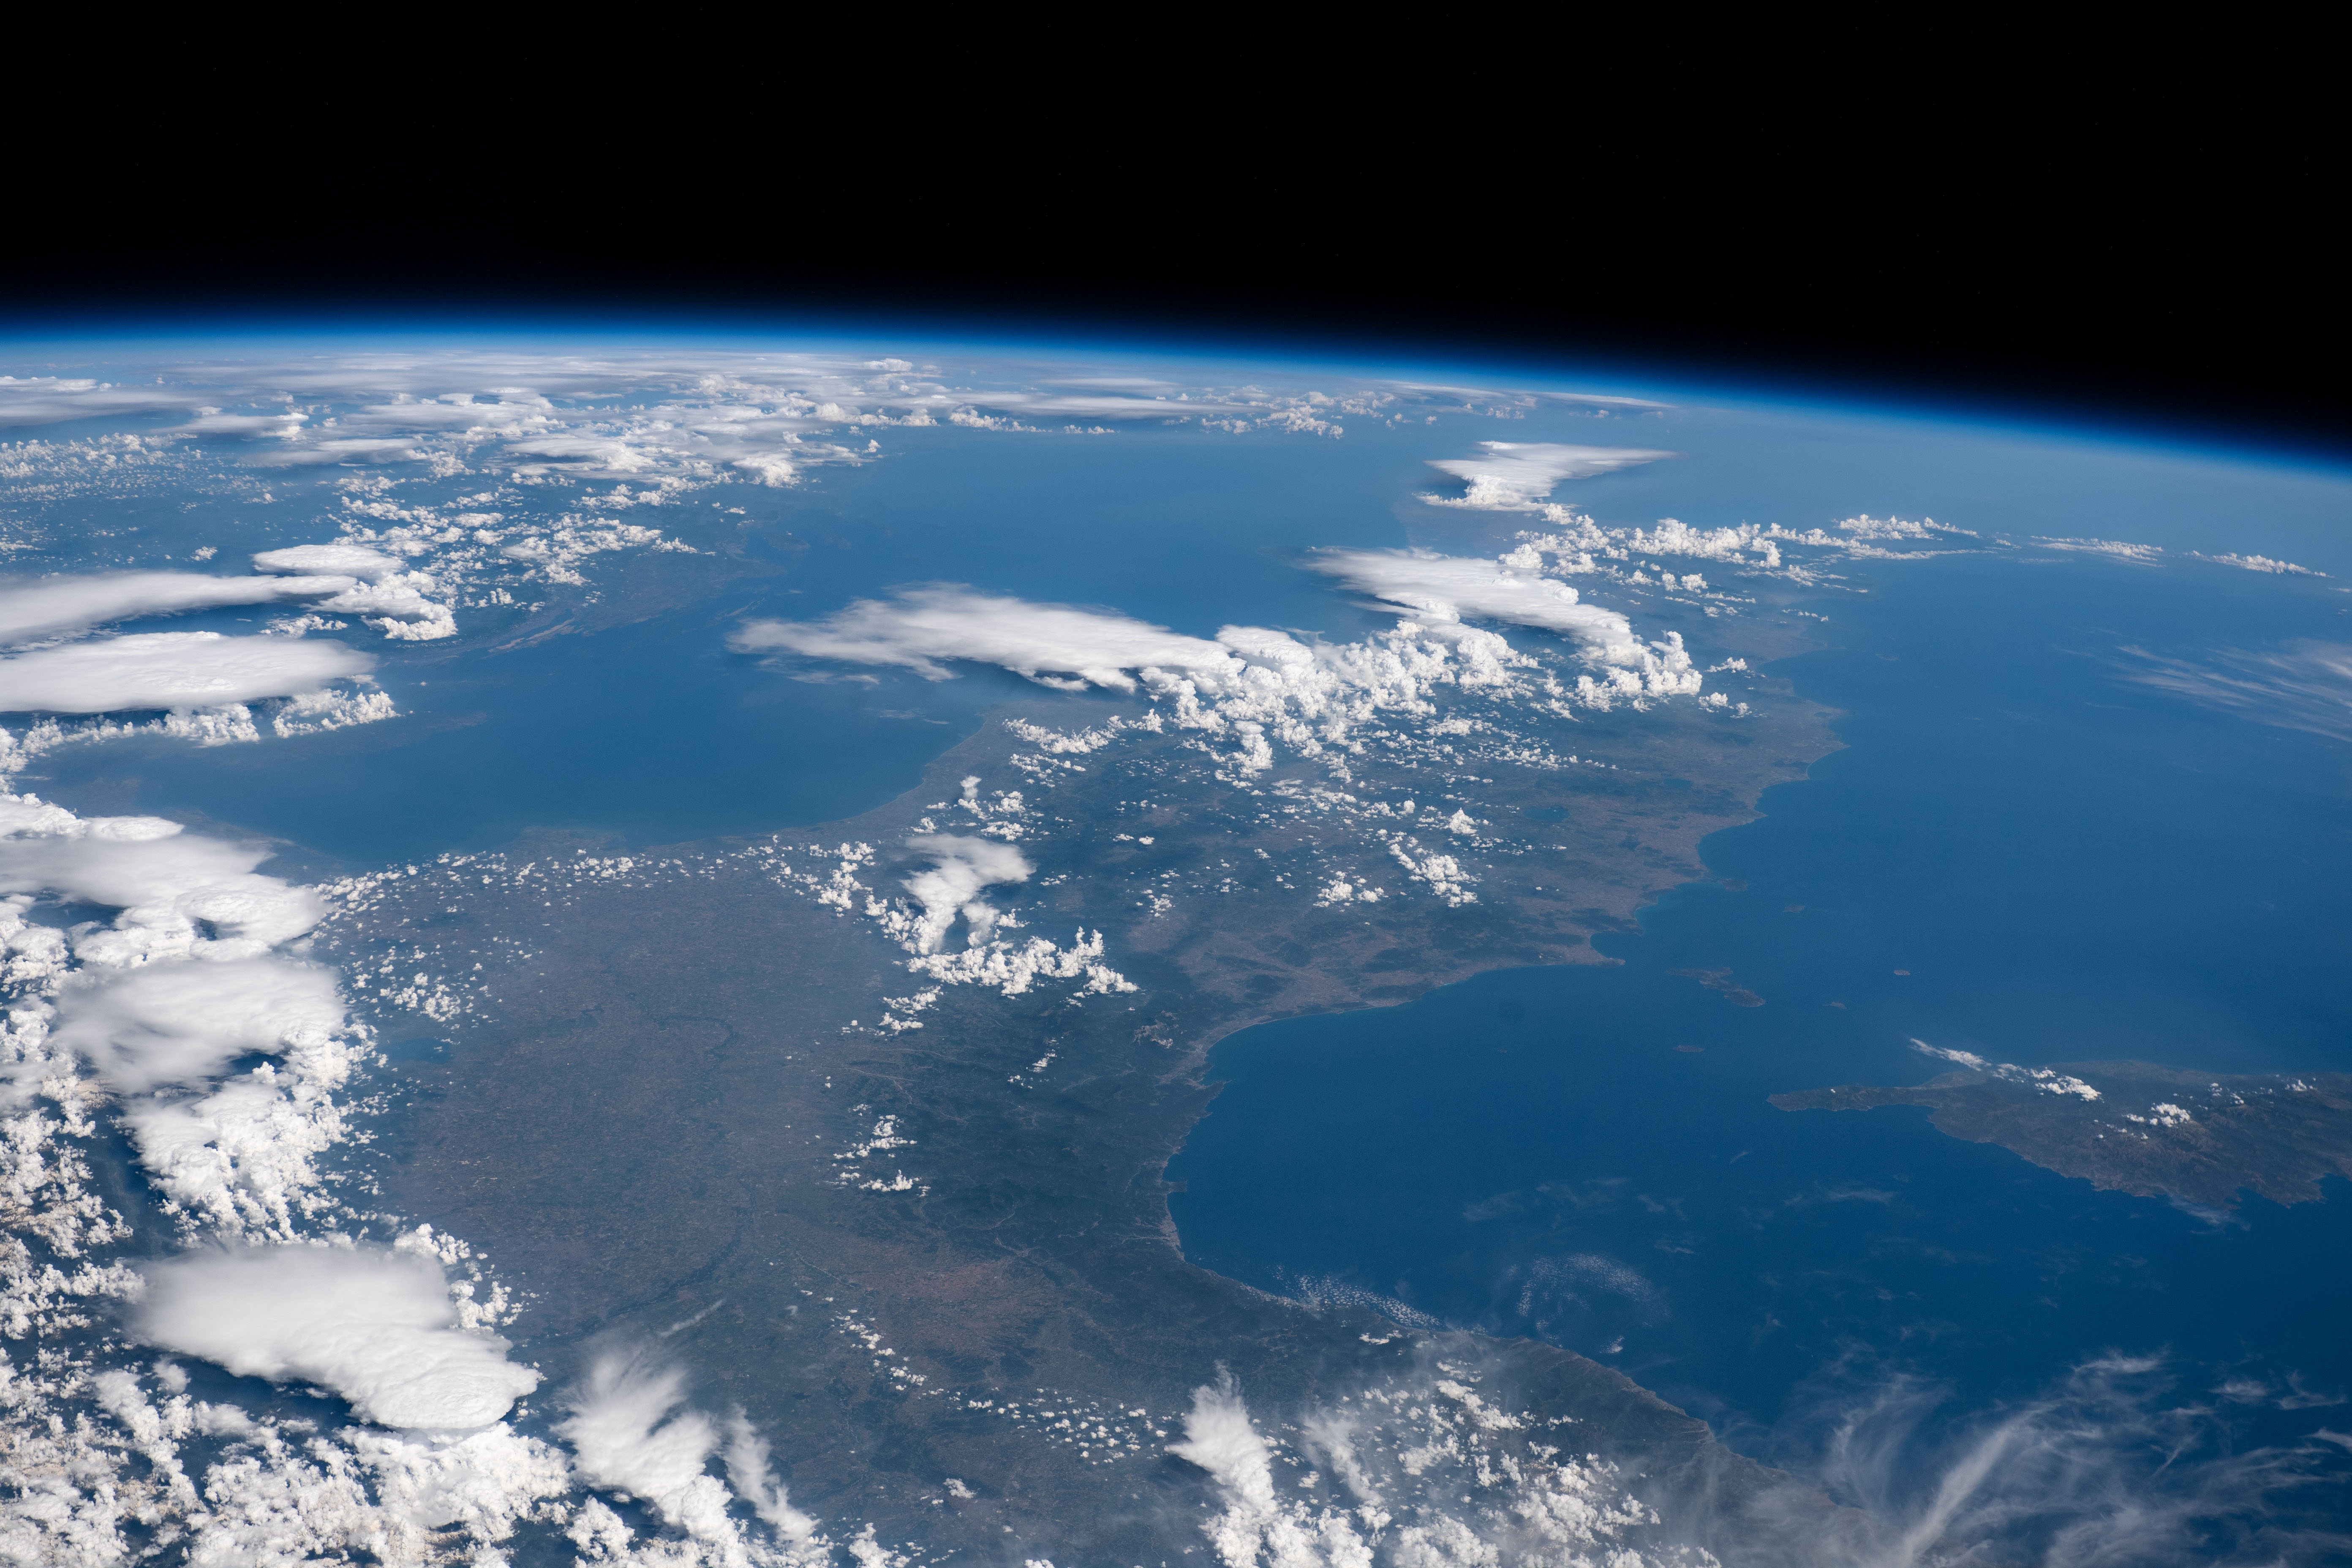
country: ITALY
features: CINGOLI, TOLENTINO, OFFIDA, GUALDO TADINO
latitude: 43.1
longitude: 13.1
